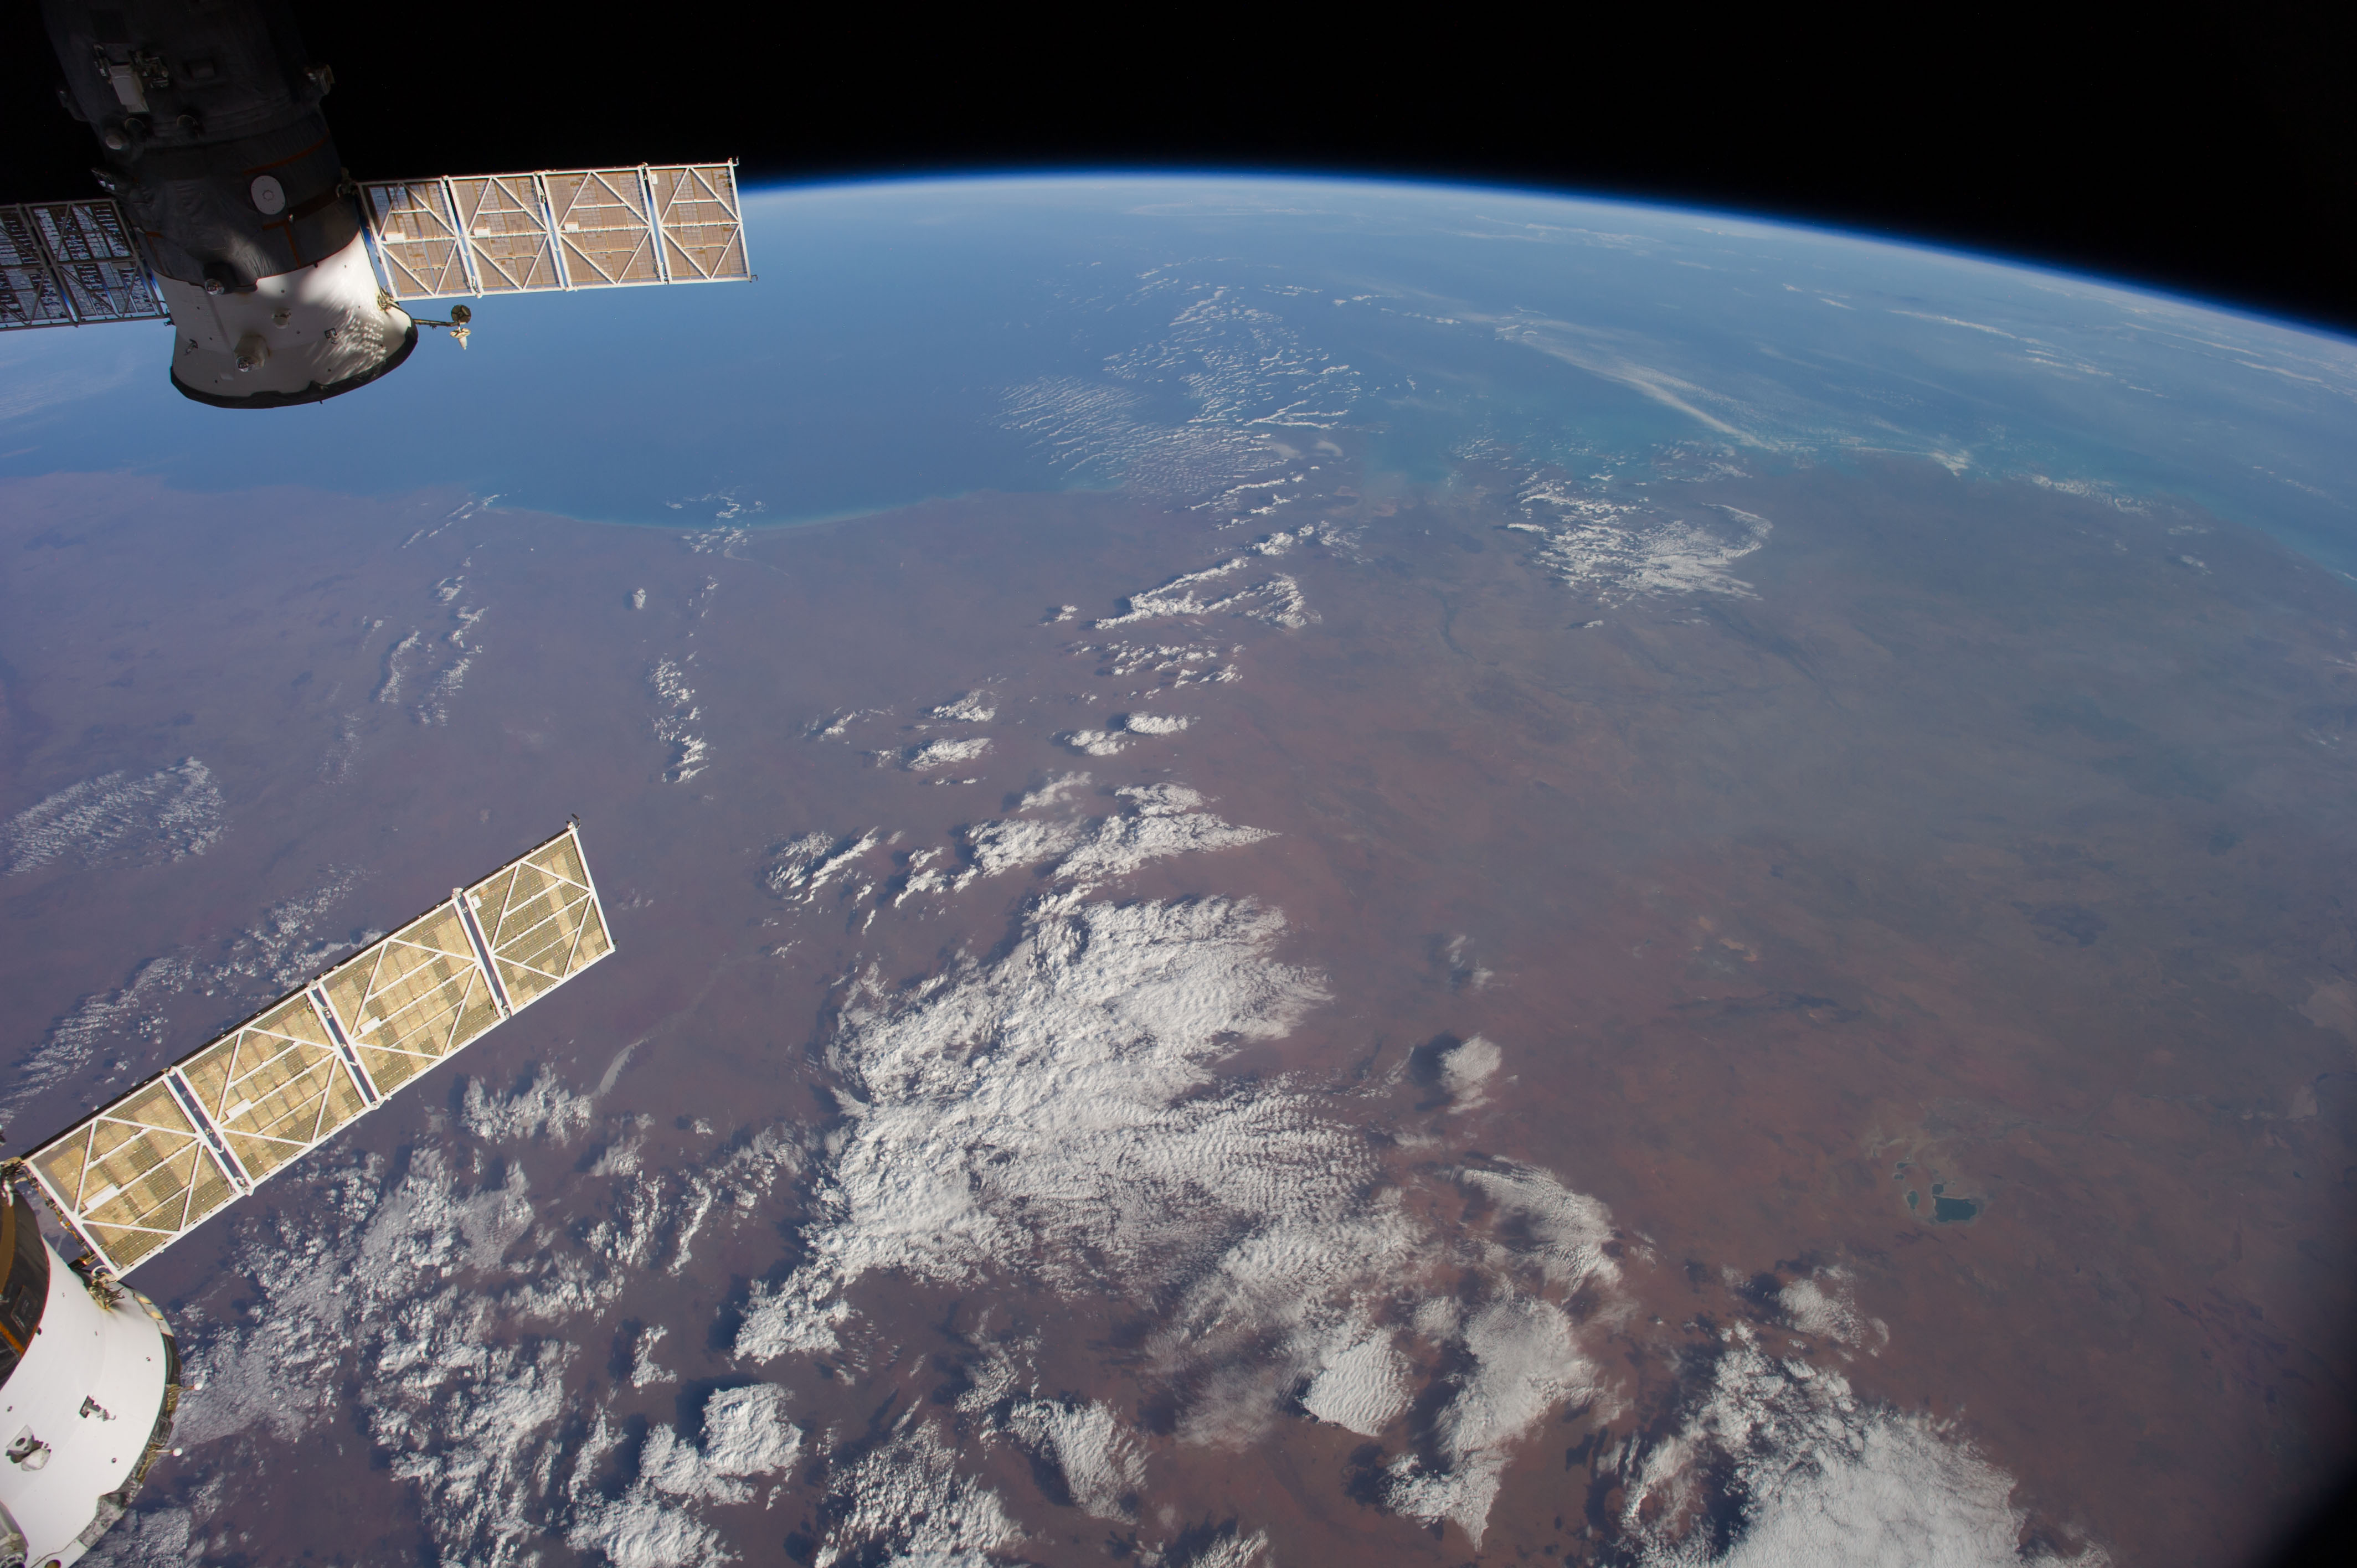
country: AUSTRALIA-WA
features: INDIAN O., KING SOUND, FITZROY R., GASCOYNE R., L. GREGORY, GREAT SANDY DES., ATMOSPHERIC LIMB
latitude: -19.5
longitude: 123.5
